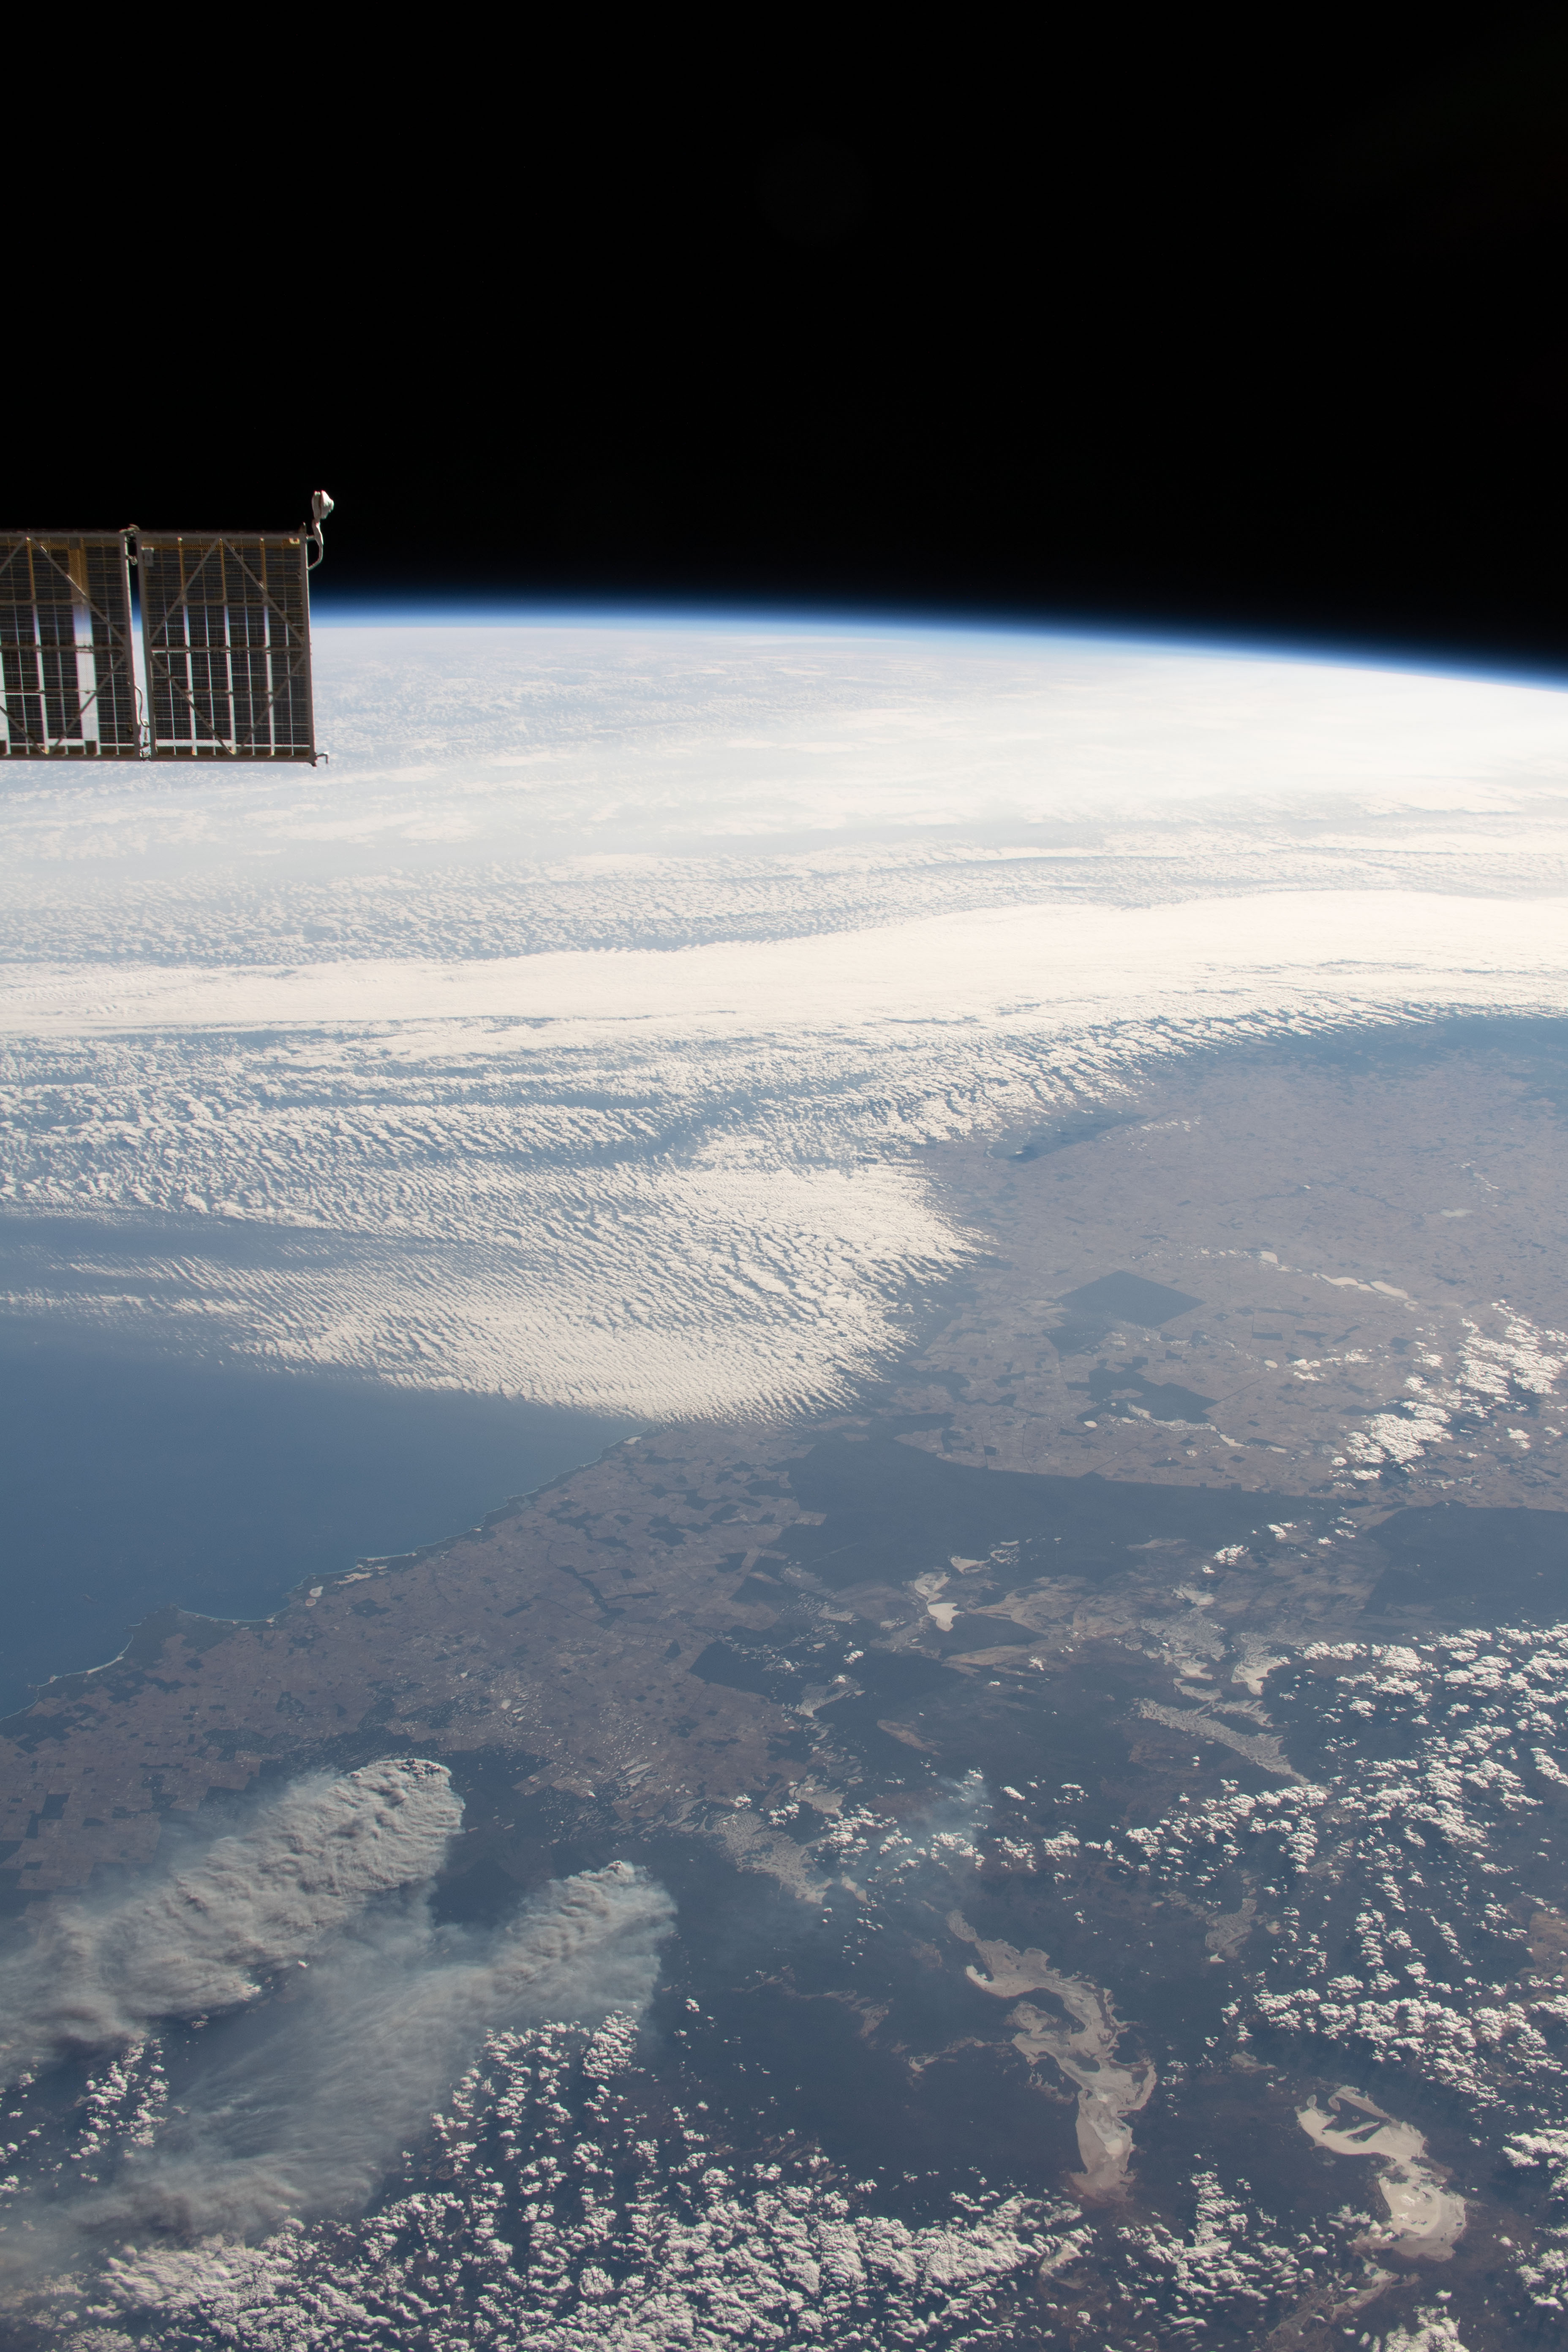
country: AUSTRALIA-WA
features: SMOKE PLUME
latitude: -34.0
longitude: 120.0
